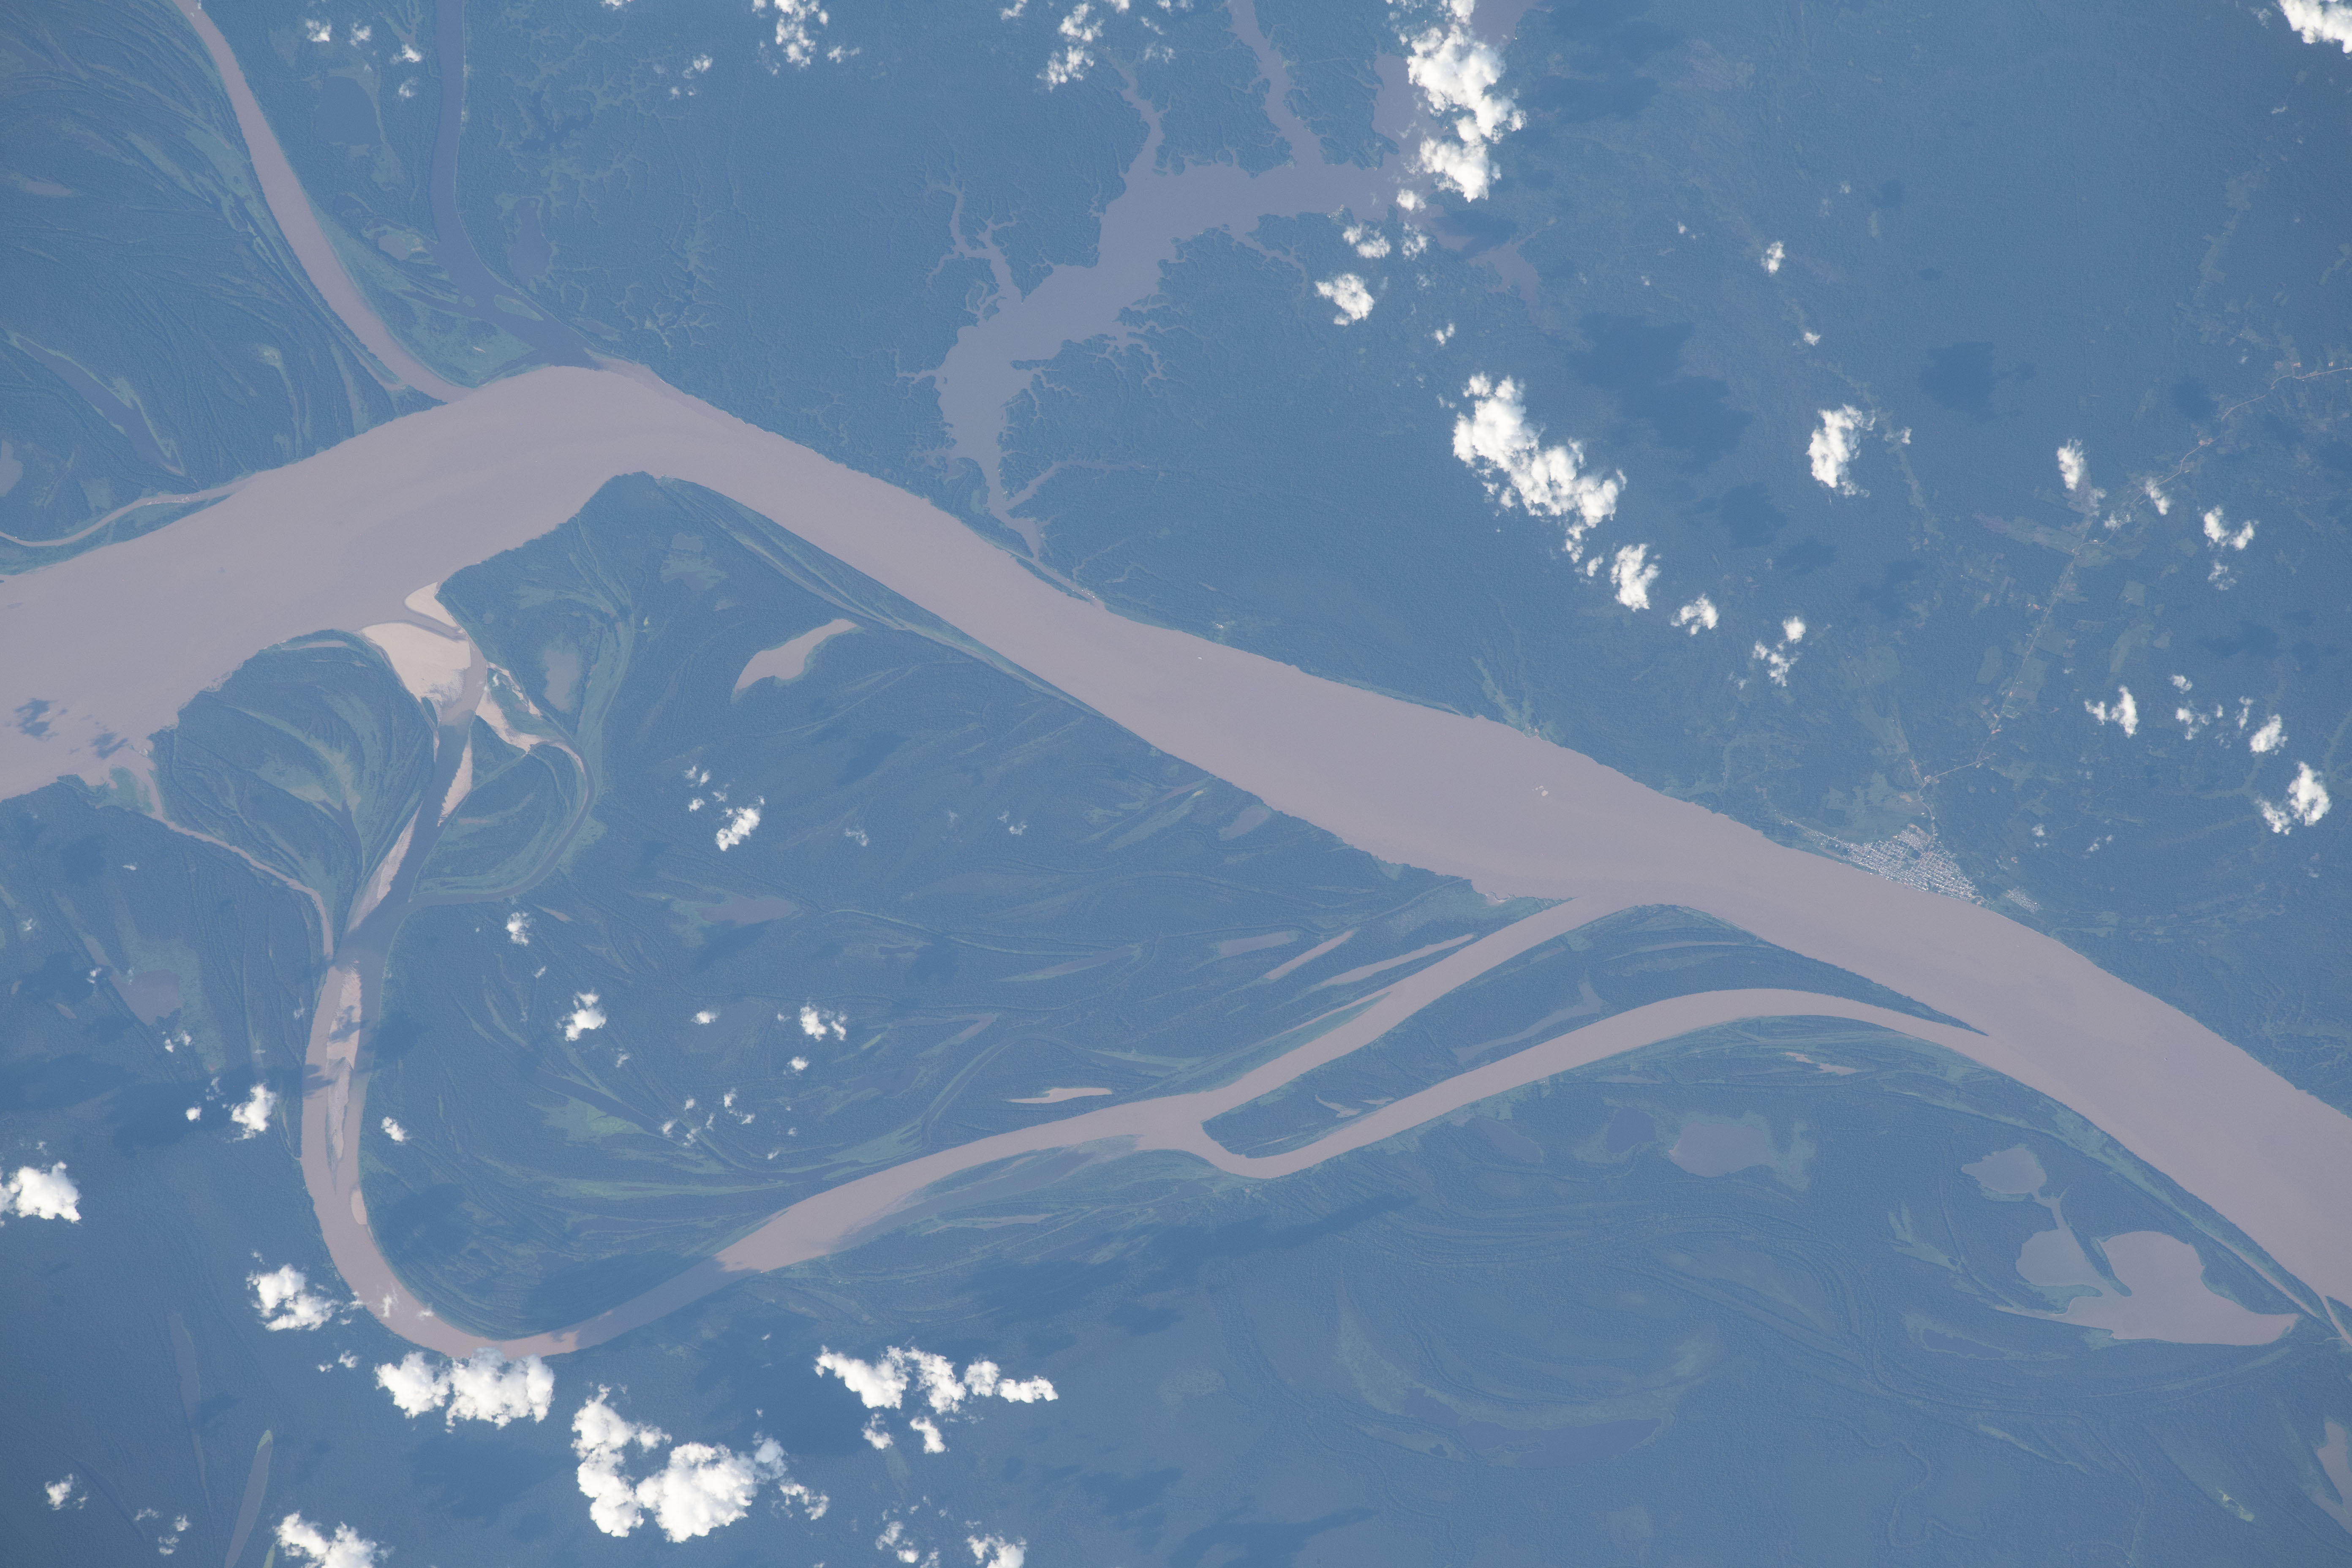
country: BRAZIL
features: AMAZON RIVER
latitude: -3.8
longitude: -62.2
